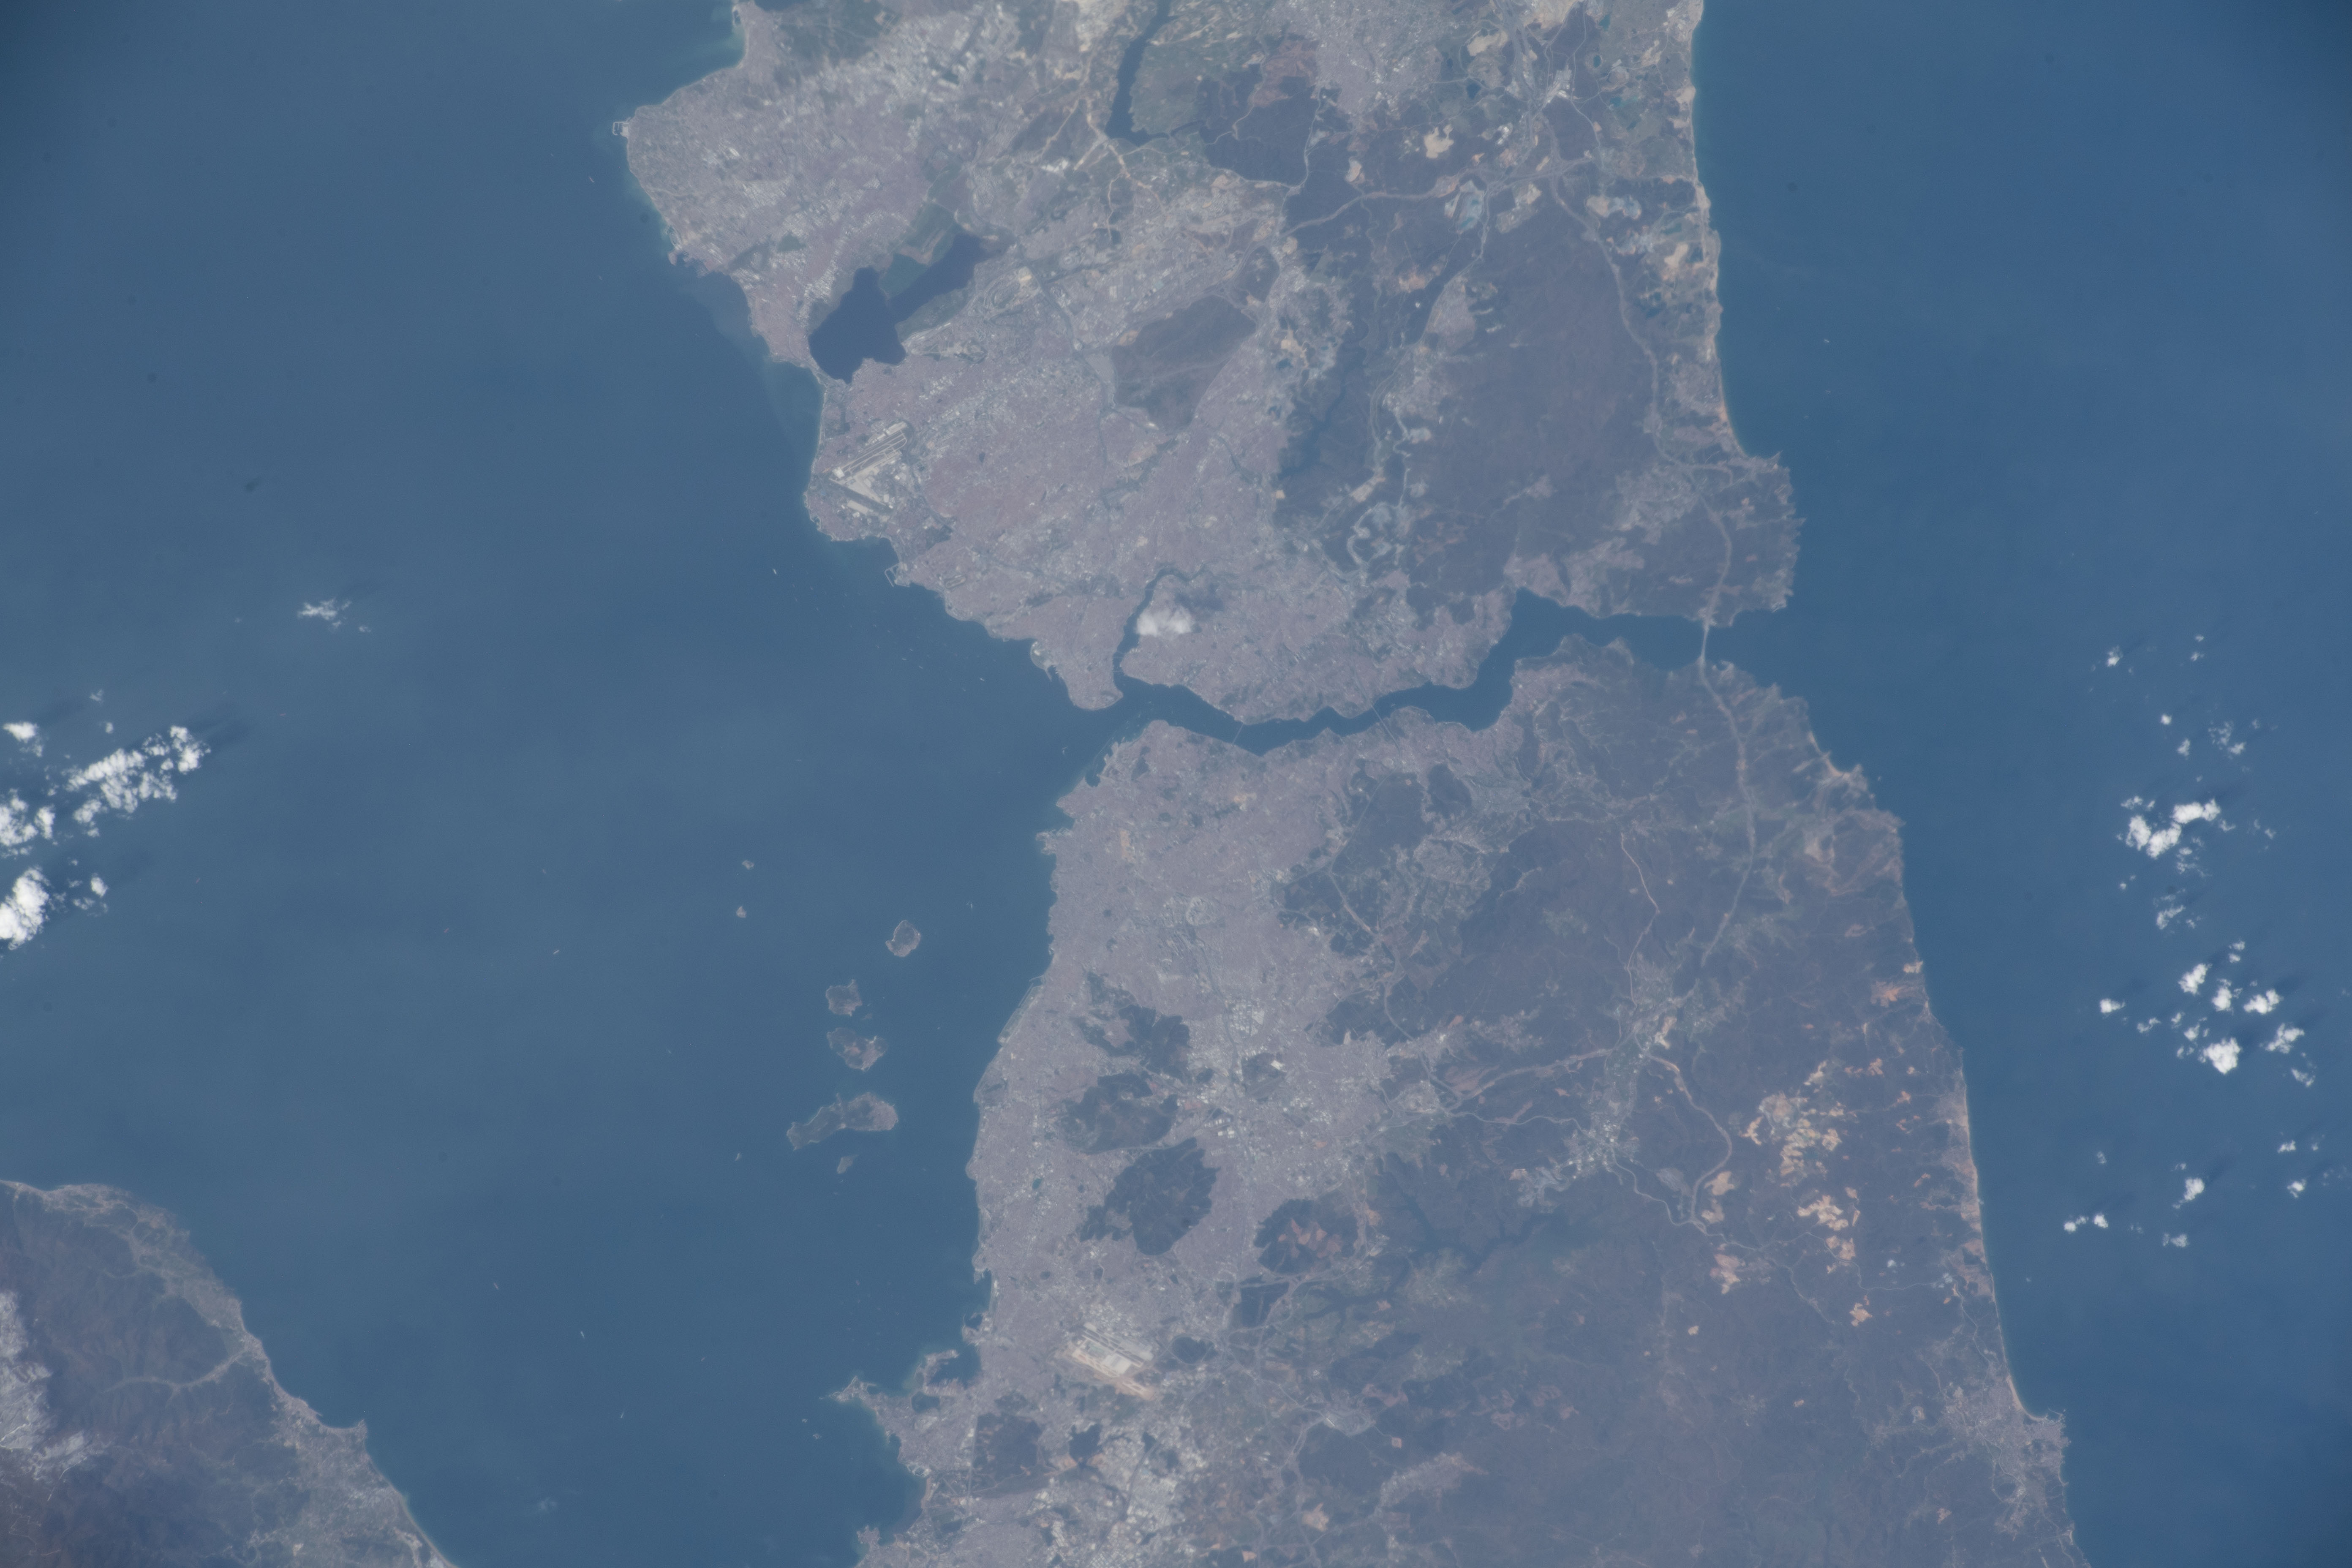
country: TURKEY
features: MARMARA SEA, BLACK SEA, BOSPHORUS STRAIT, TURKEY, CITY OF İSTANBUL,ISTANBUL, BOSPORUS STRAIT, BLACK SEA, SEA OF MARMARA
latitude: 41.0
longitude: 29.0
